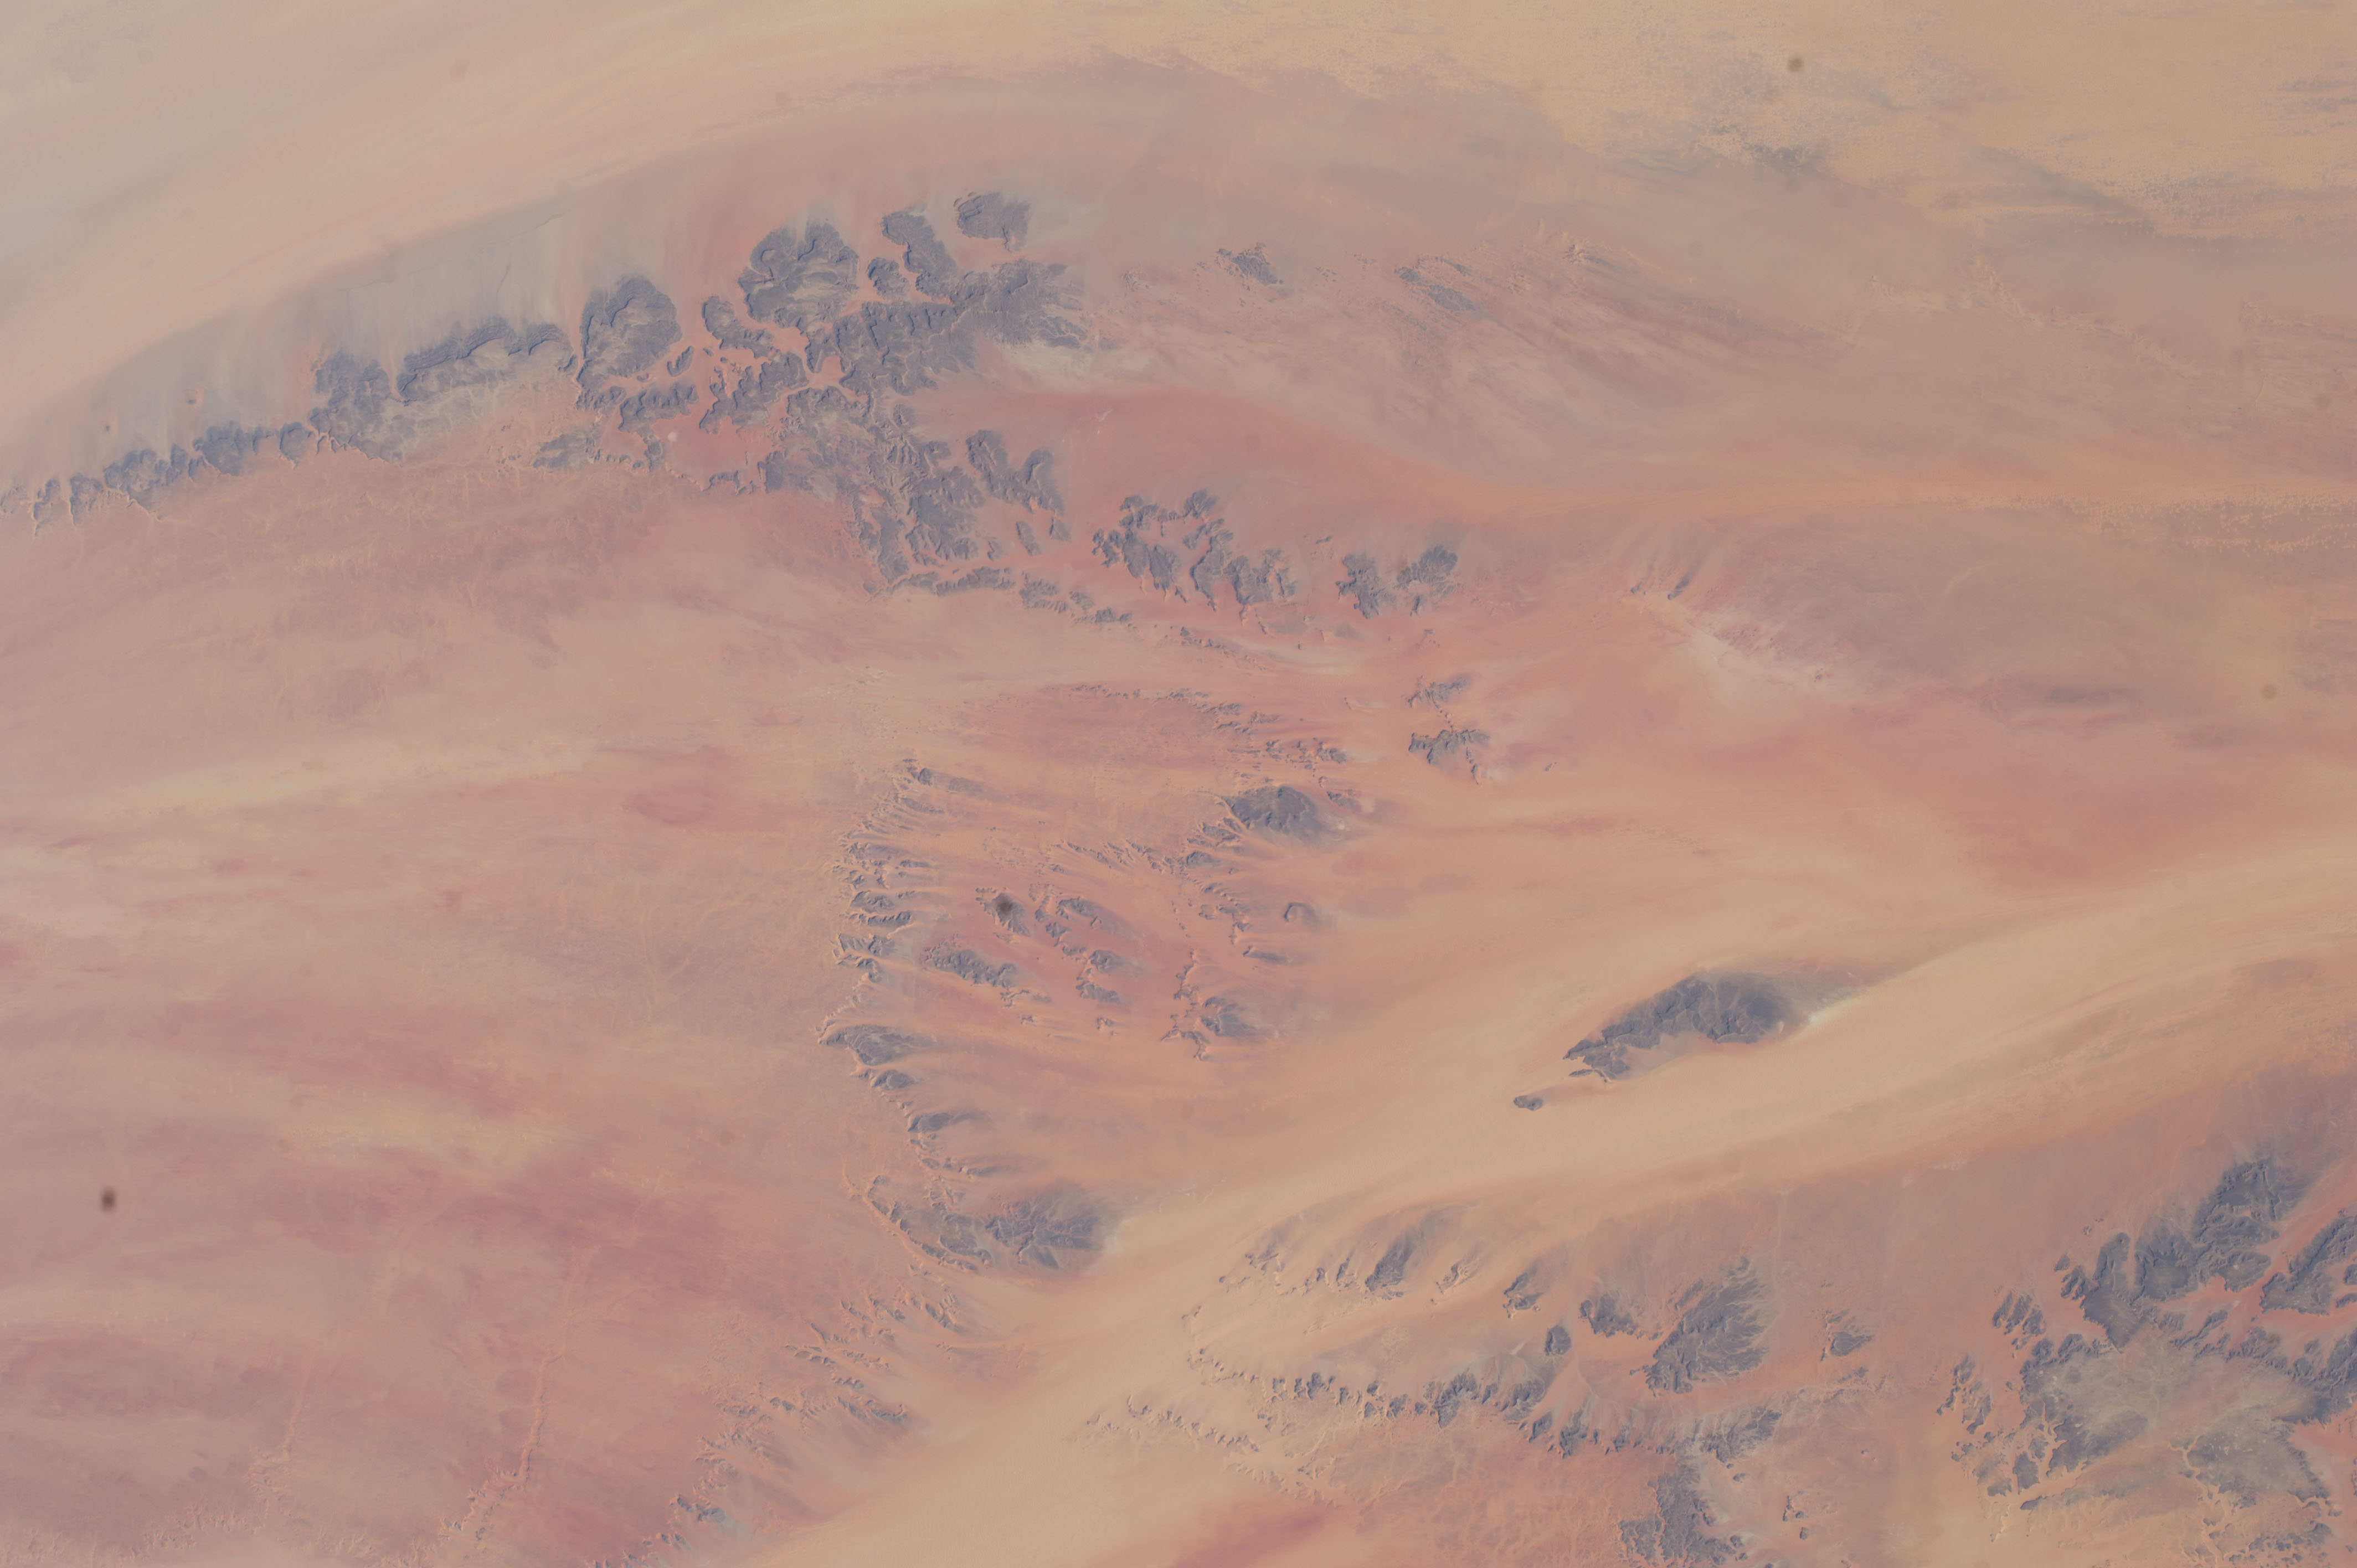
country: CHAD
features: DESERT, NORTHEAST CHAD
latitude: 18.7
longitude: 22.9
